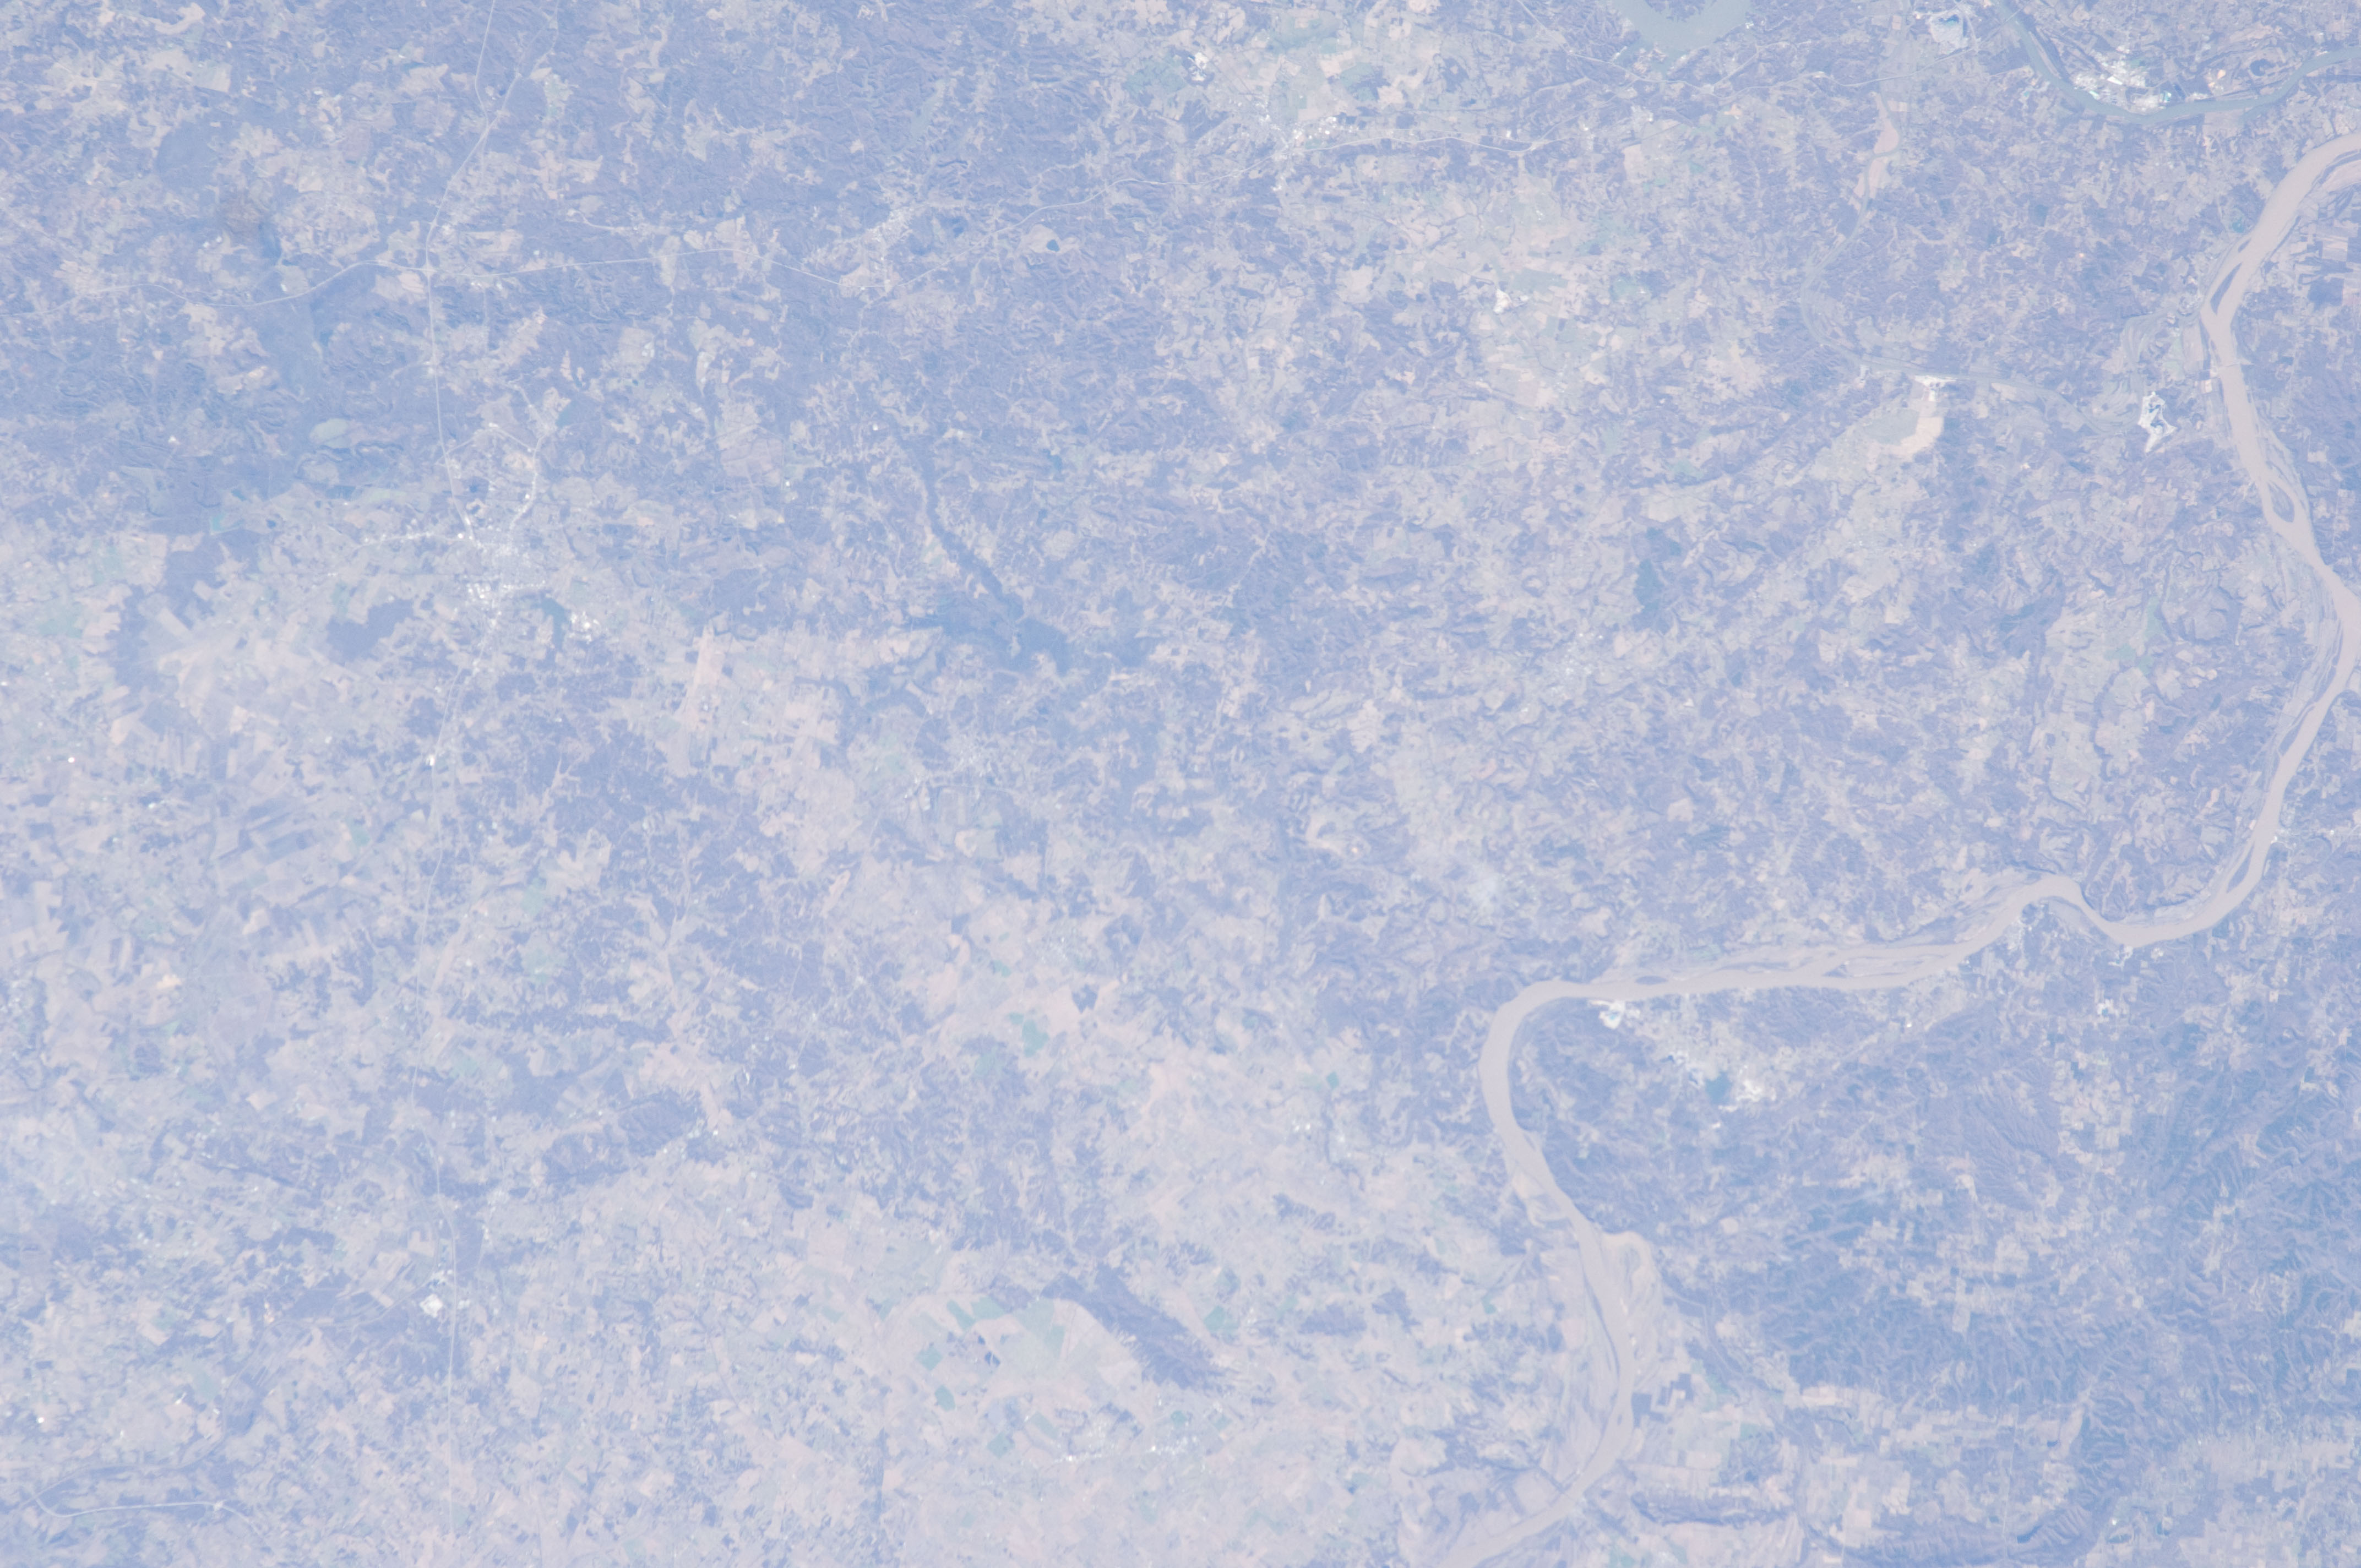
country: USA-KENTUCKY
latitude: 37.4
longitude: -87.8
